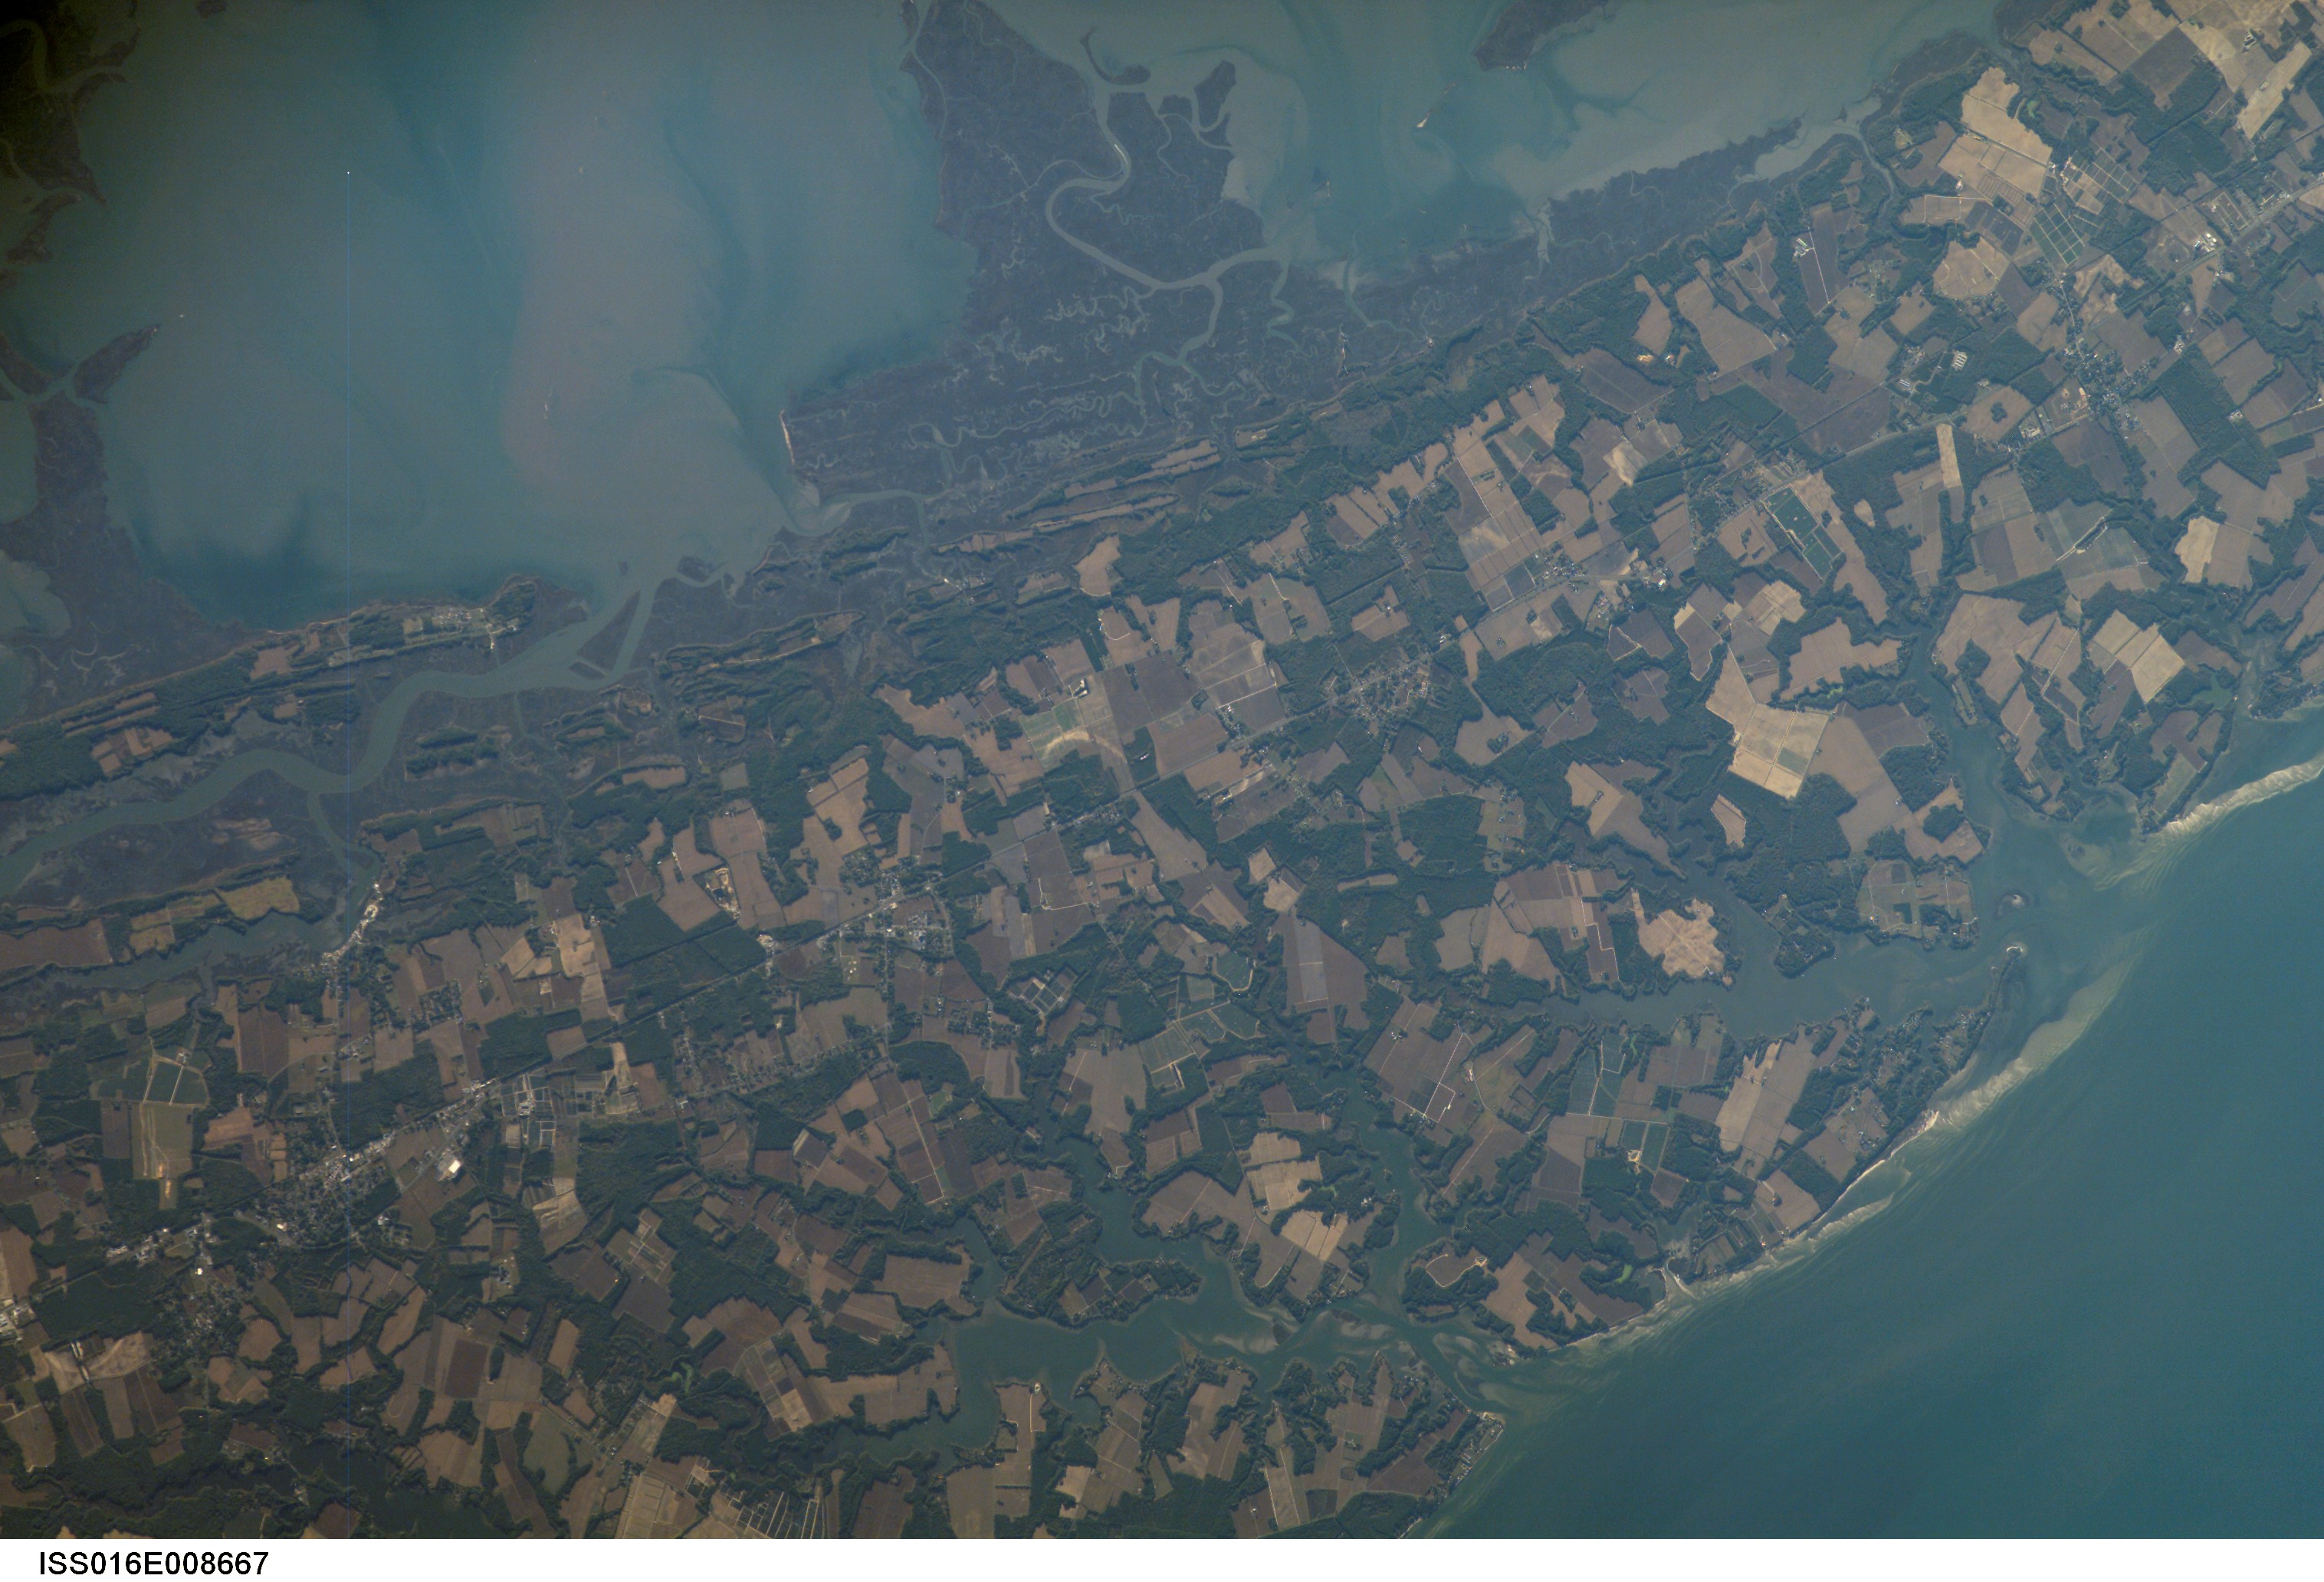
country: USA-VIRGINIA
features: EXMORE, AGR, CHESAPEAKE BAY
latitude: 37.4
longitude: -75.9
